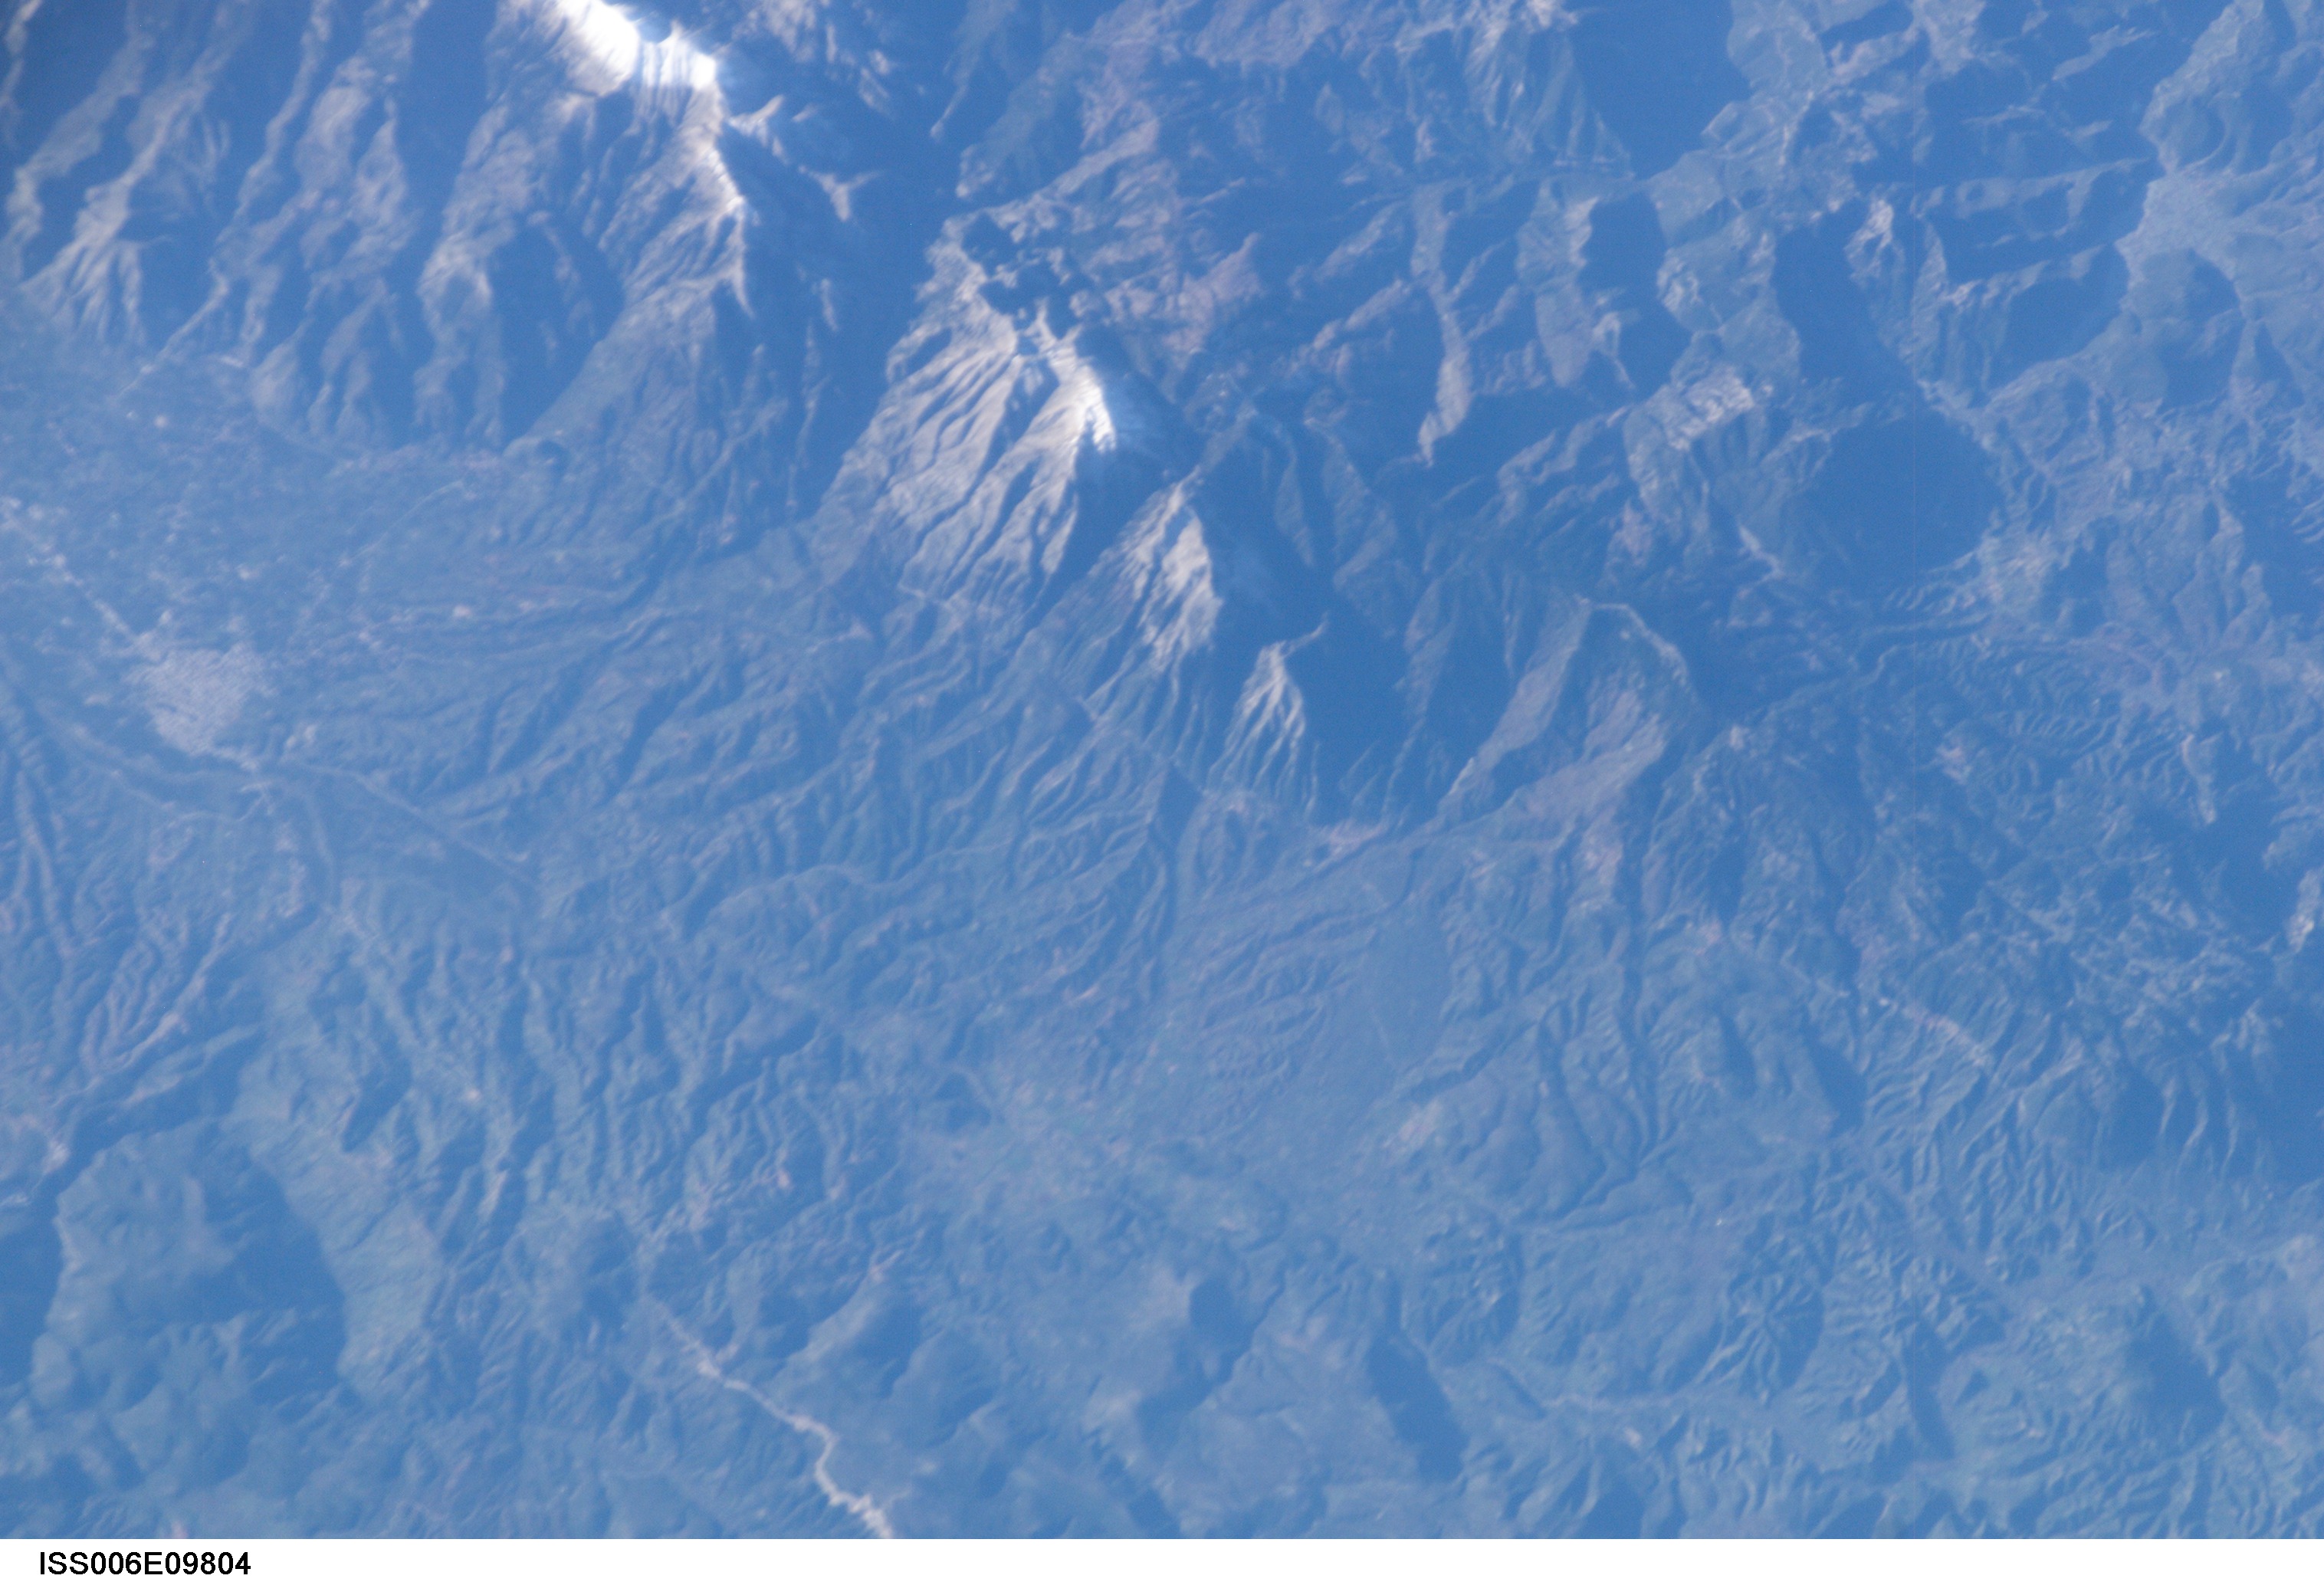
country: GREECE
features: VALLEY, MTS. NEAR MELIGALA
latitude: 37.5
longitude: 22.0
